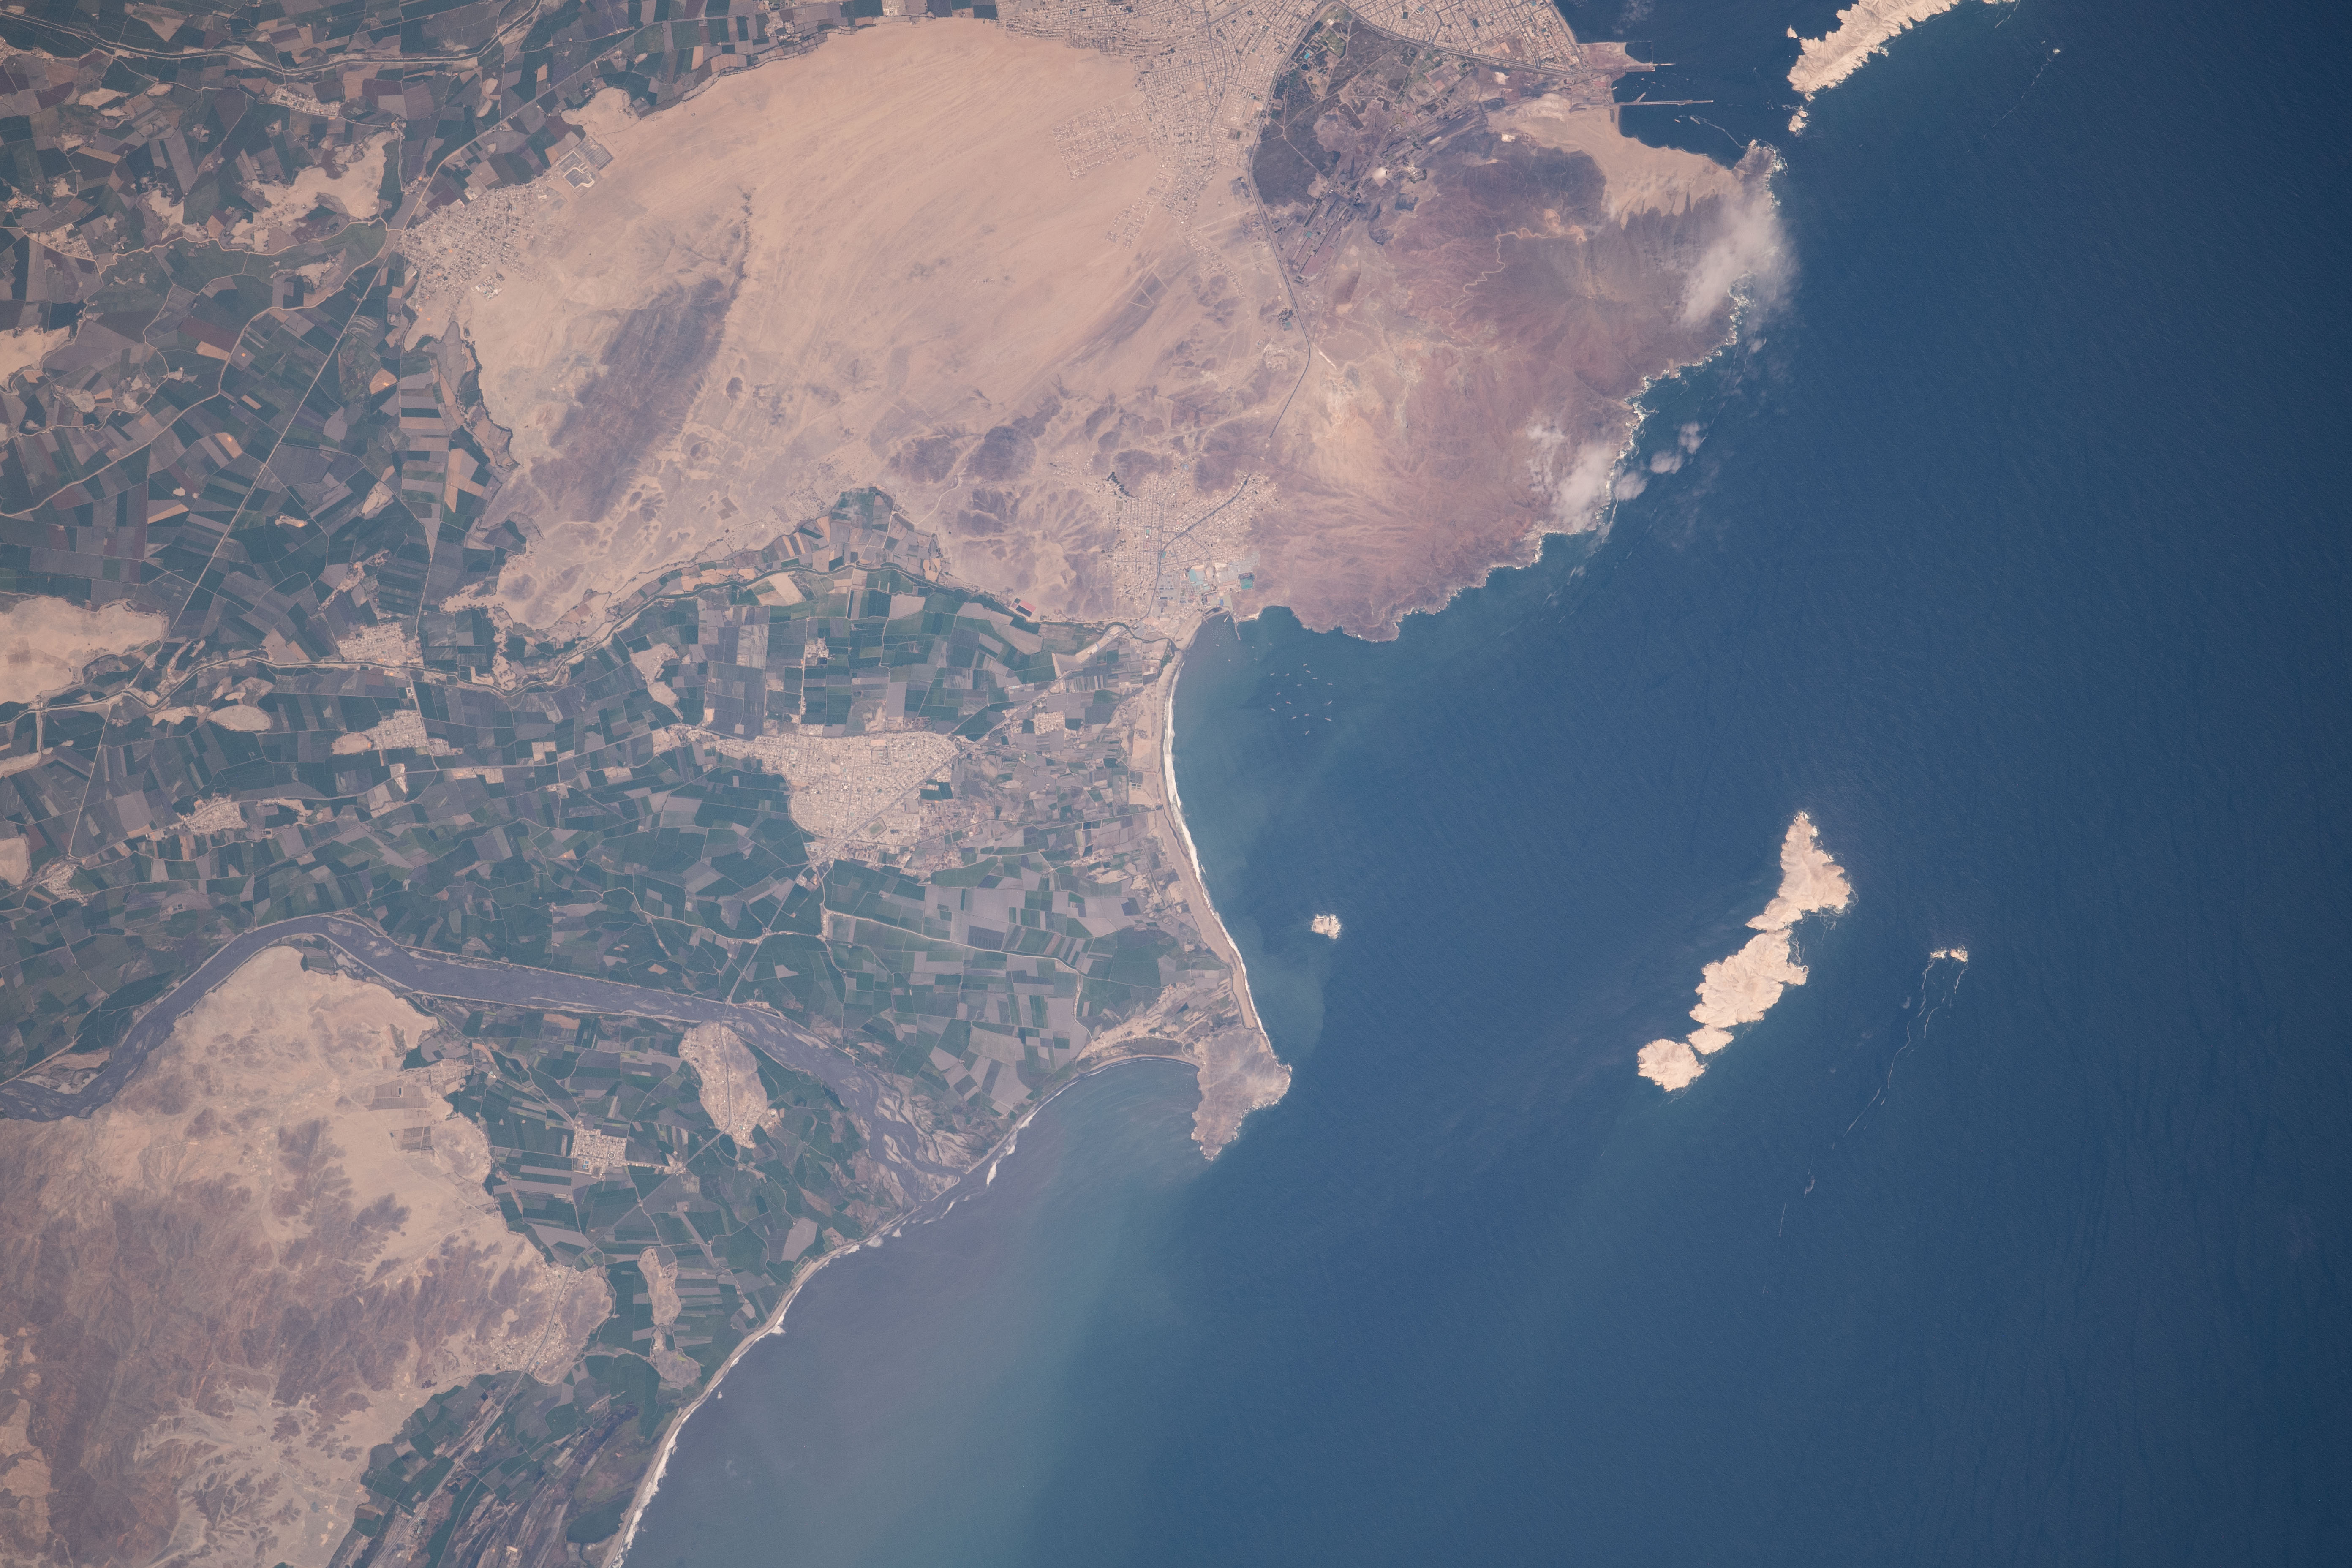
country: PERU
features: COASTLINE
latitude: -9.0
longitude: -78.6
